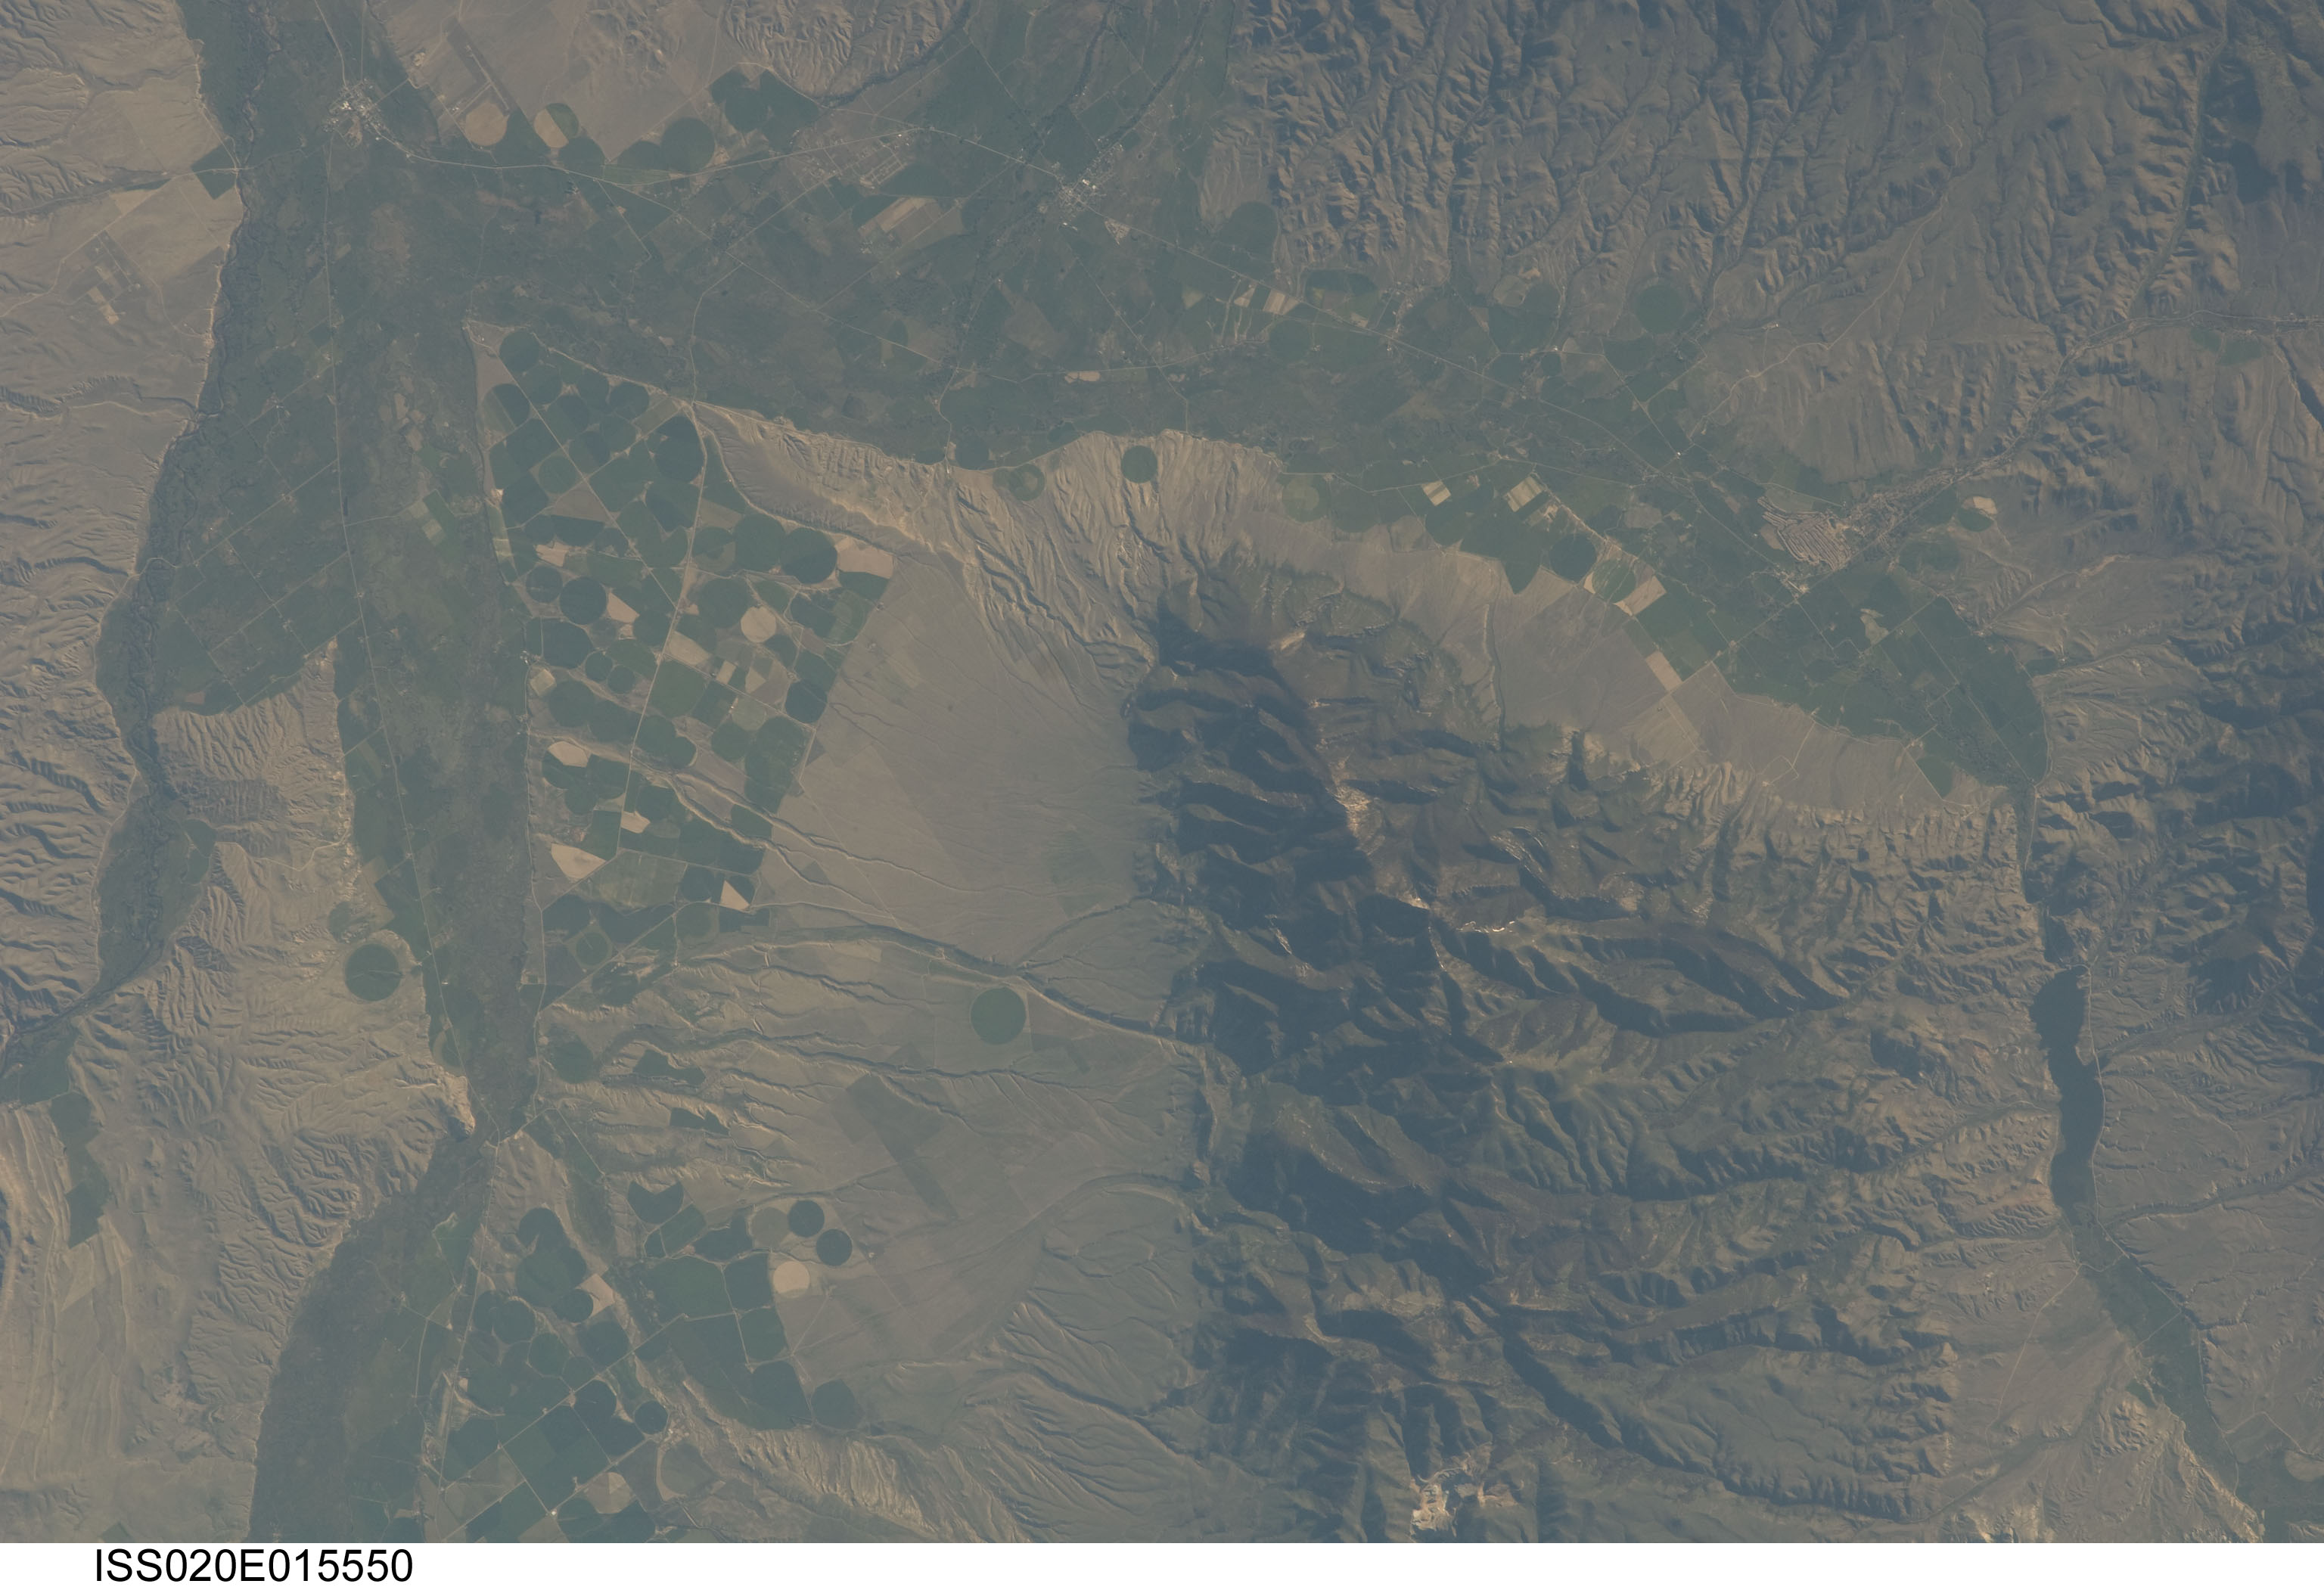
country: USA-MONTANA
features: RUBY RANGE,RUBY RIVER RESERVOIR,ALDER,CROP CIRCLES,SHERIDAN,MCHESSOR CREEK
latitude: 45.4
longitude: -112.3
